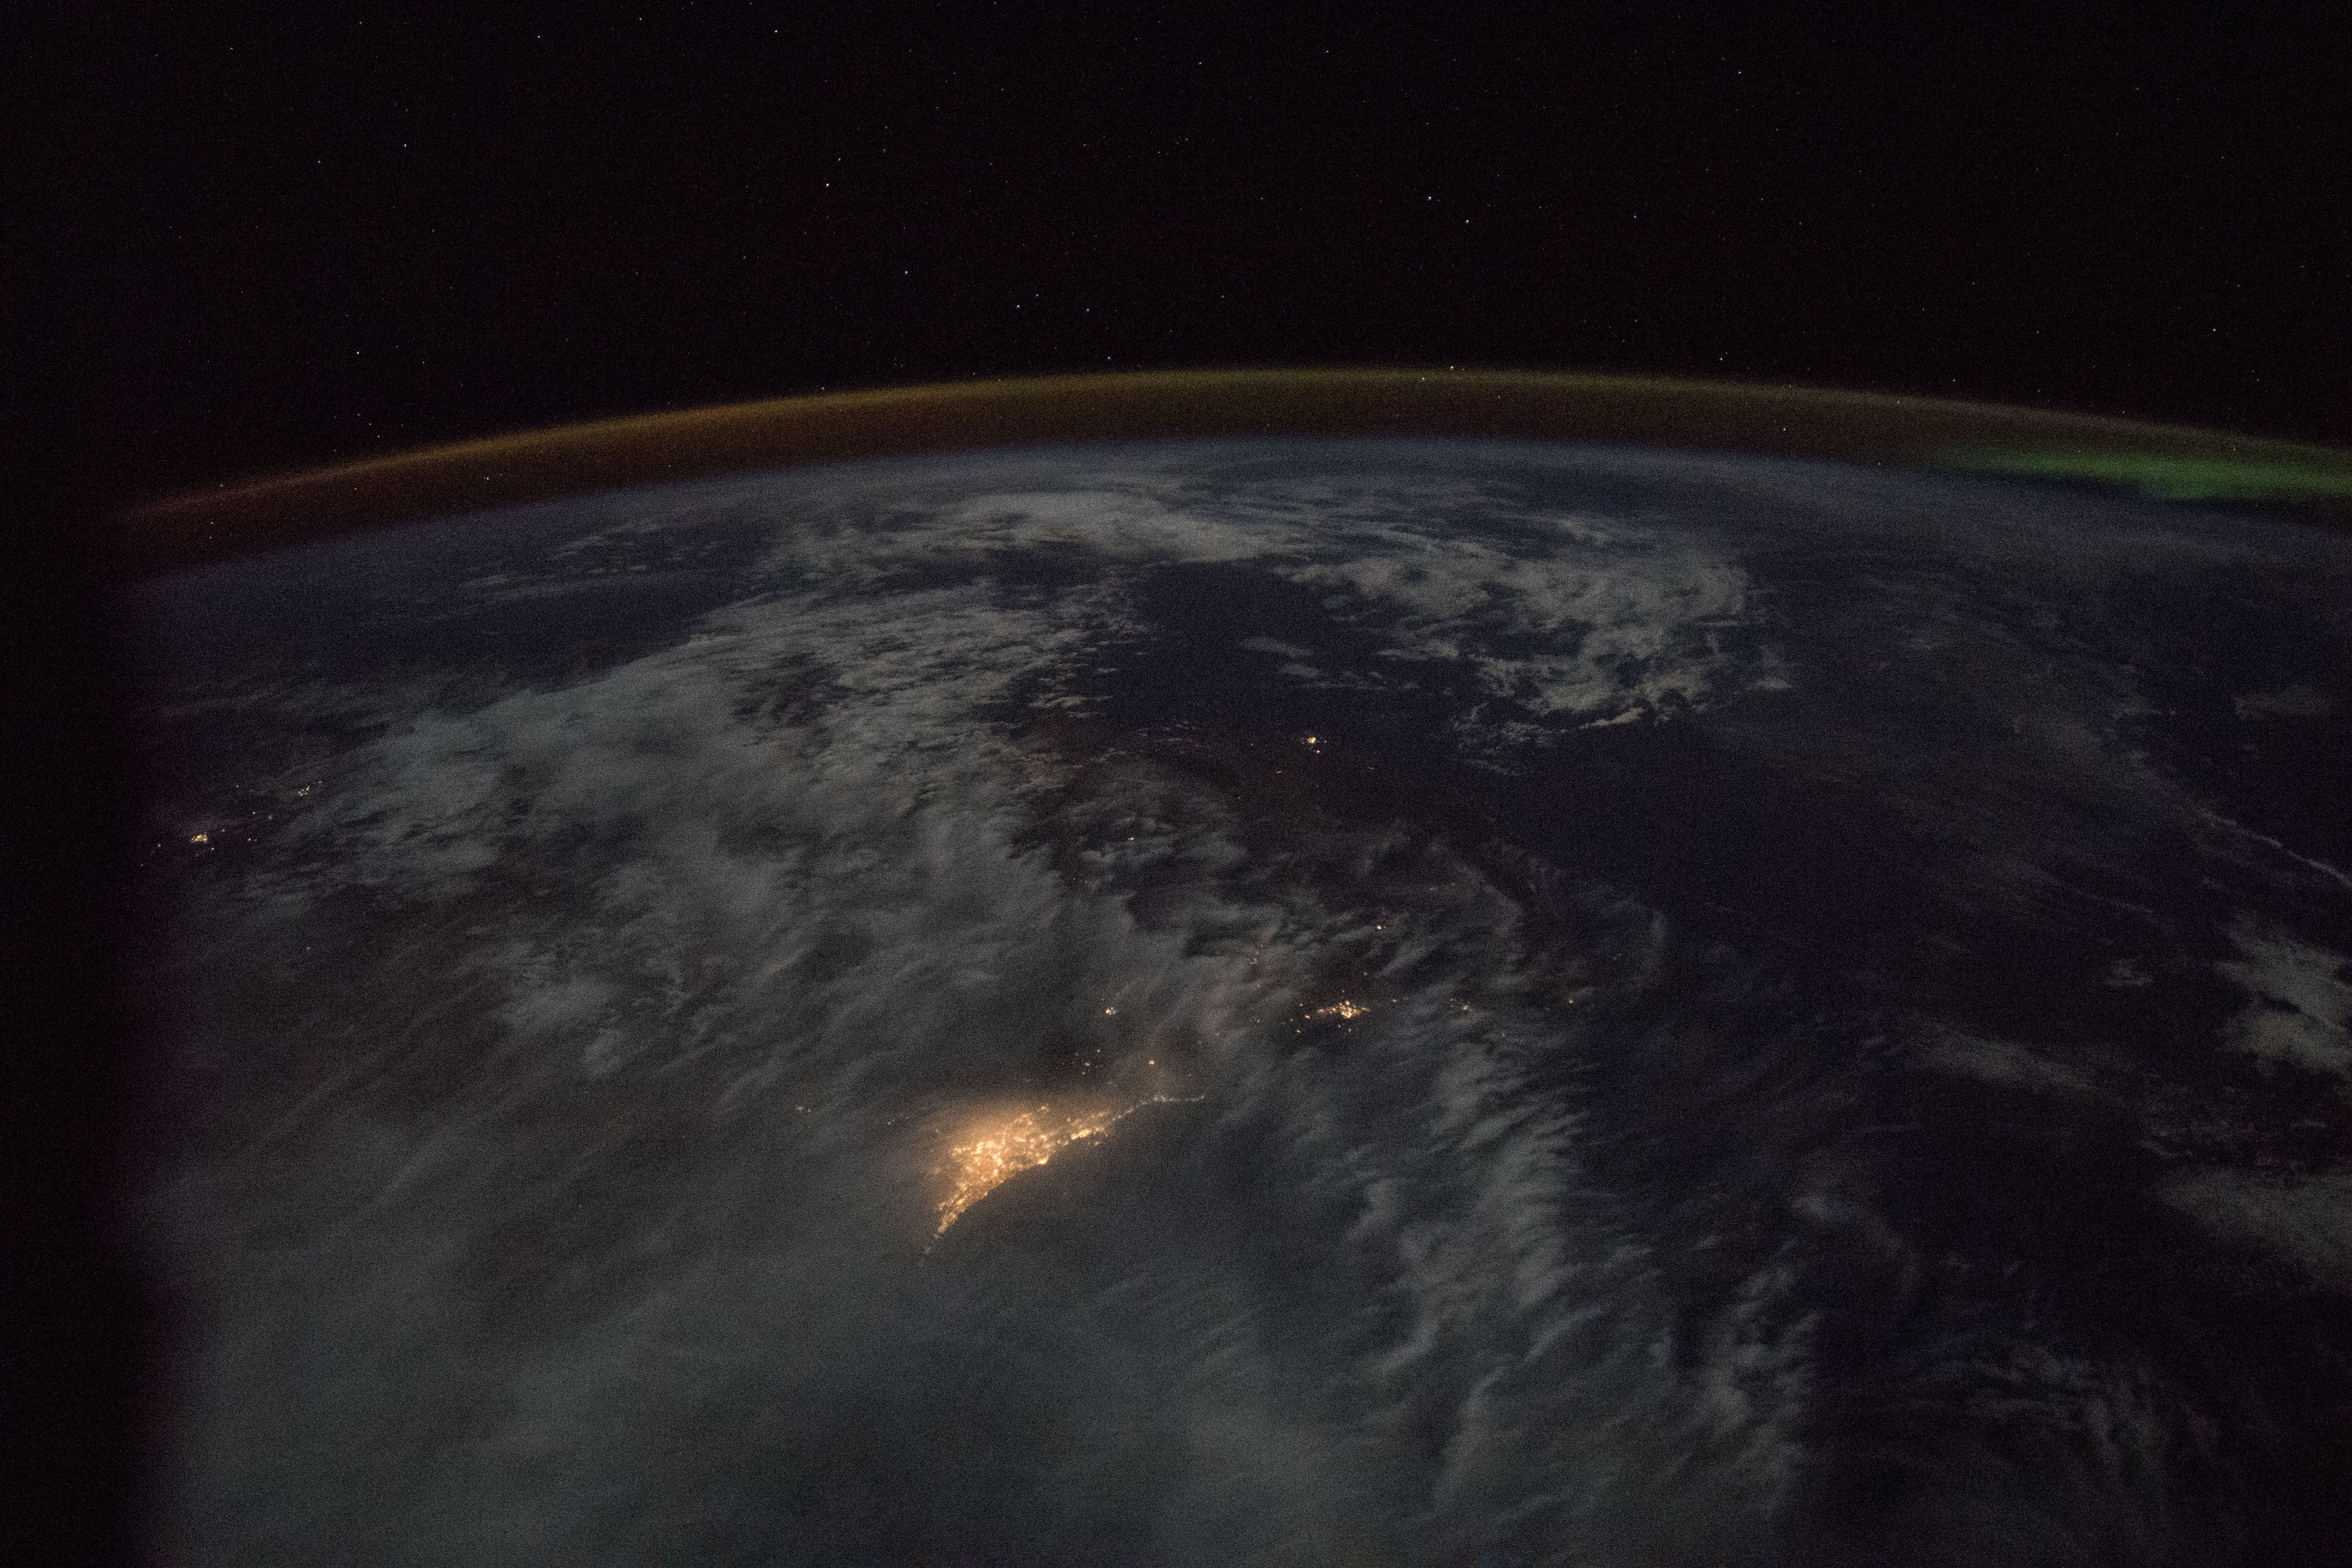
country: AUSTRALIA-WA
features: PERTH, AURORA, DARK EARTHOBS
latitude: -34.5
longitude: 119.5
